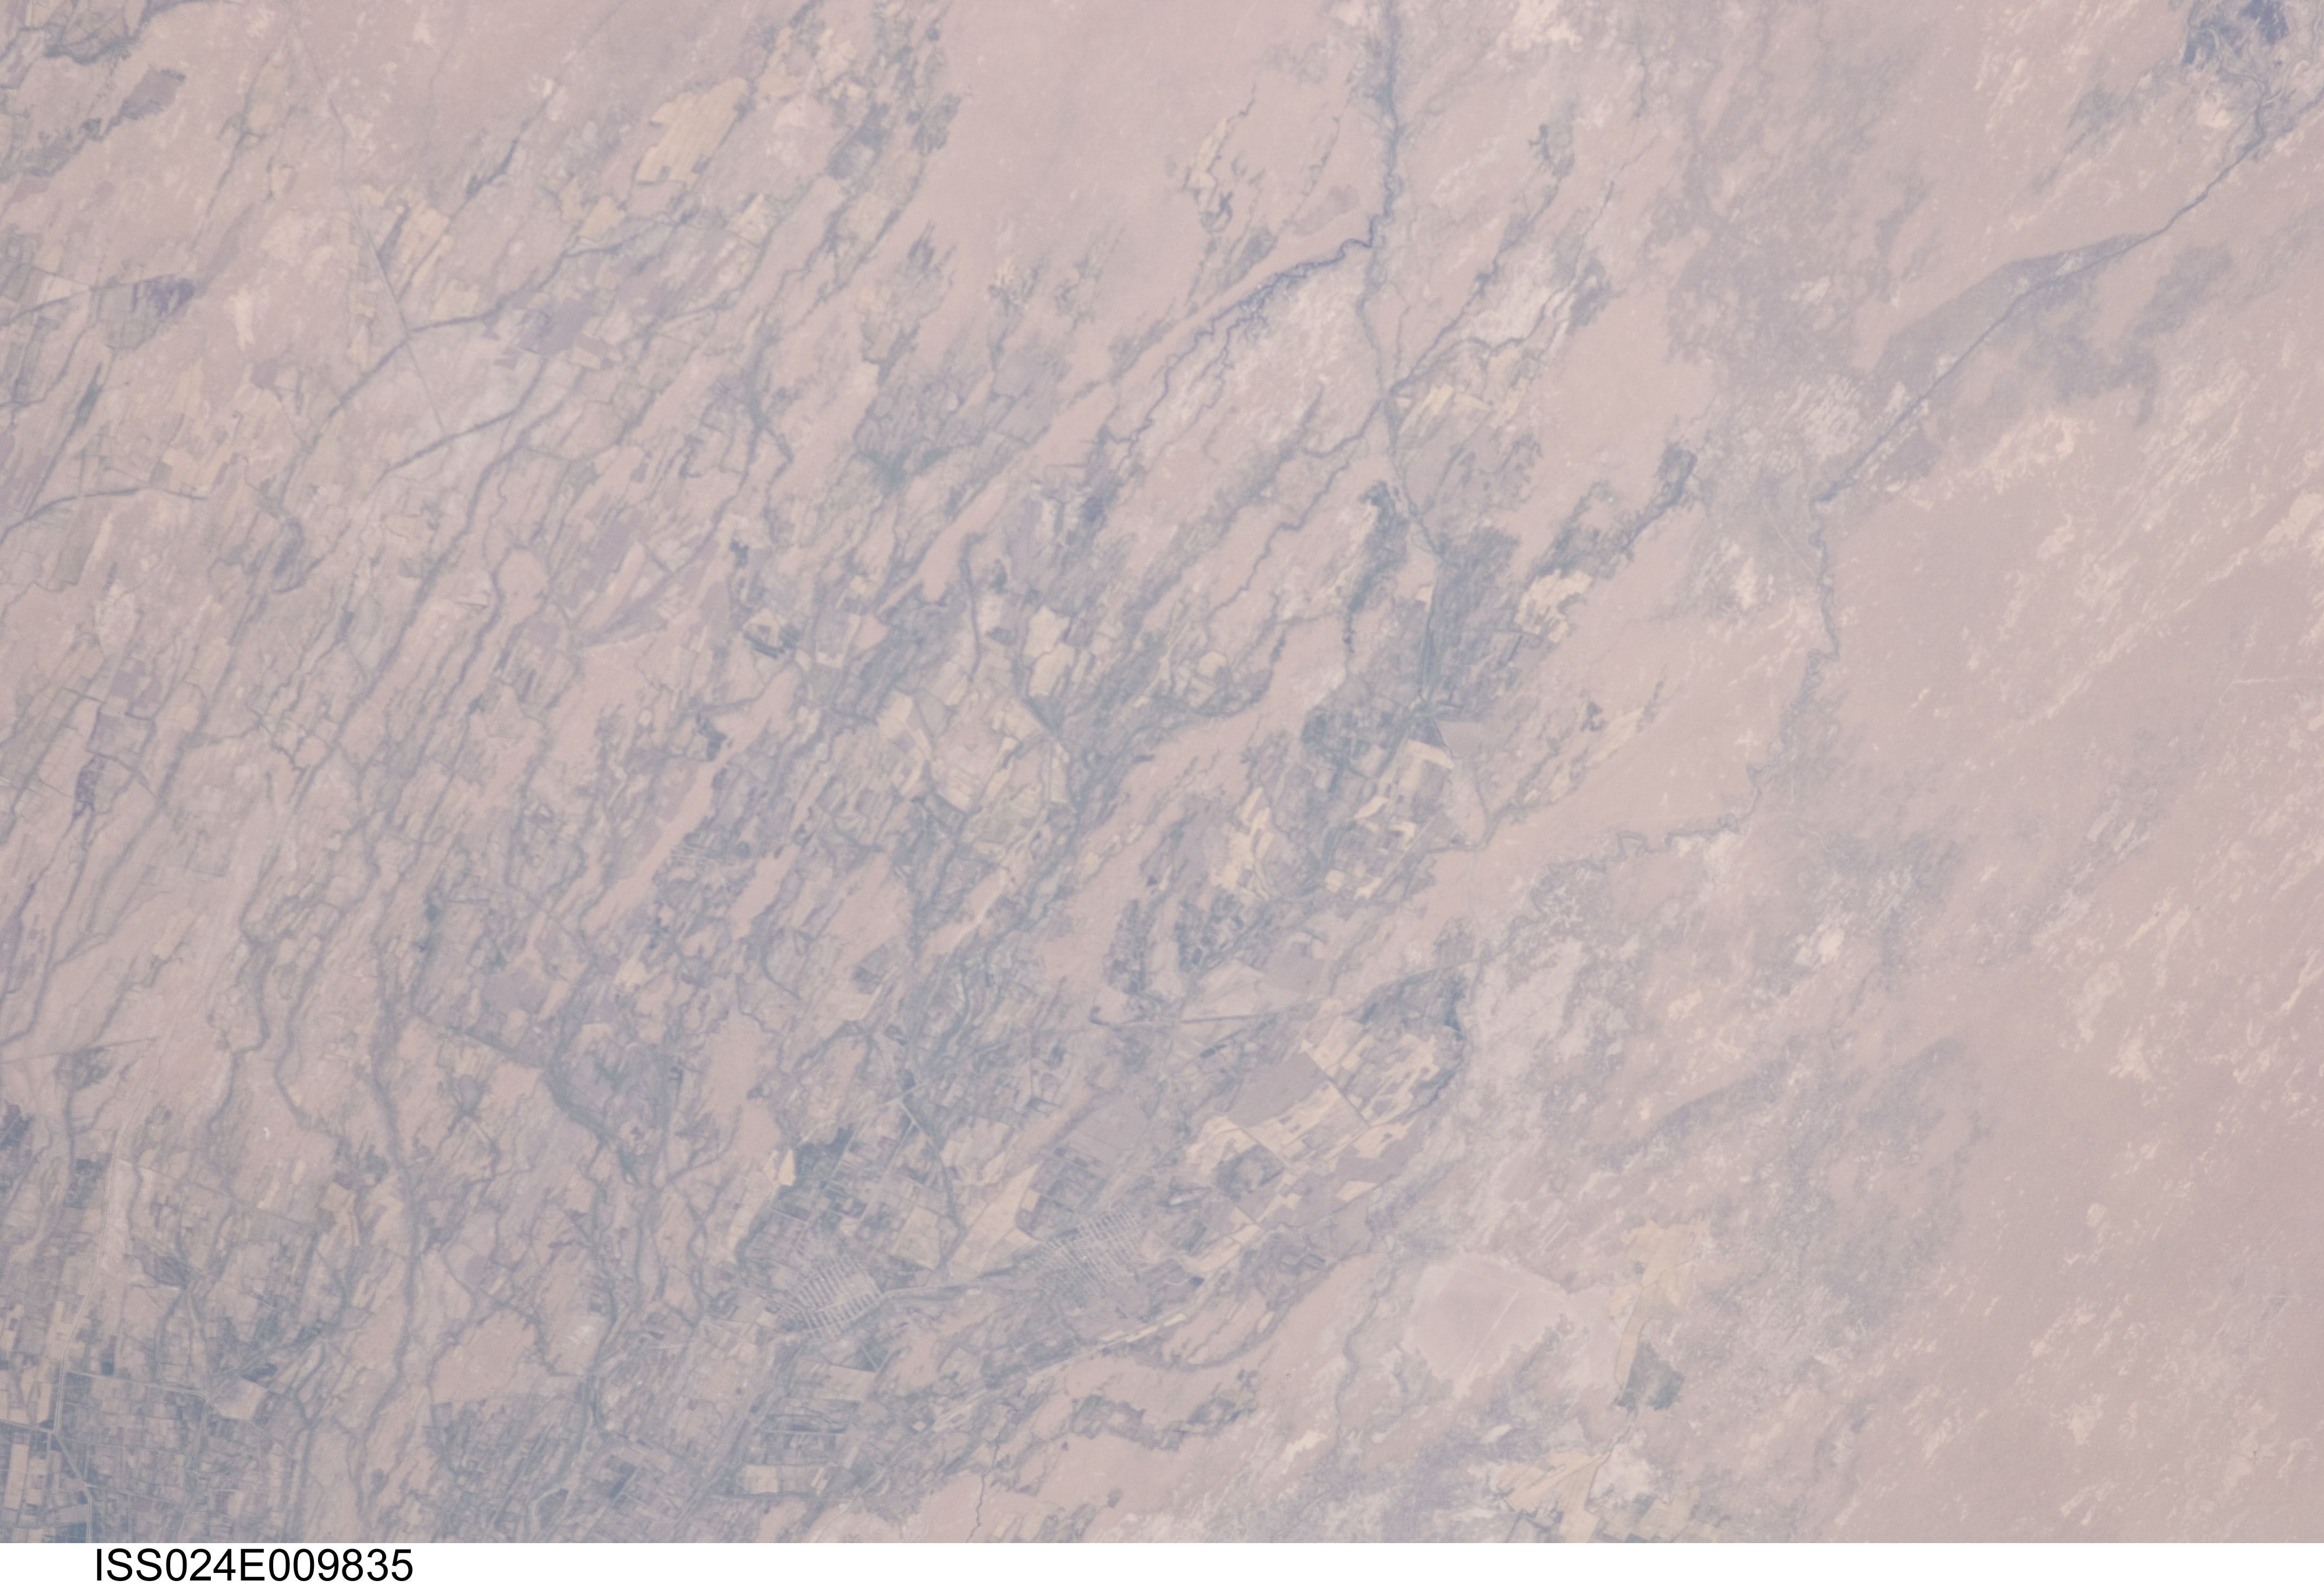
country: TURKMENISTAN
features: BABADAYKHAN AREA, DESERT, AGR.
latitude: 38.0
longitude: 60.2
